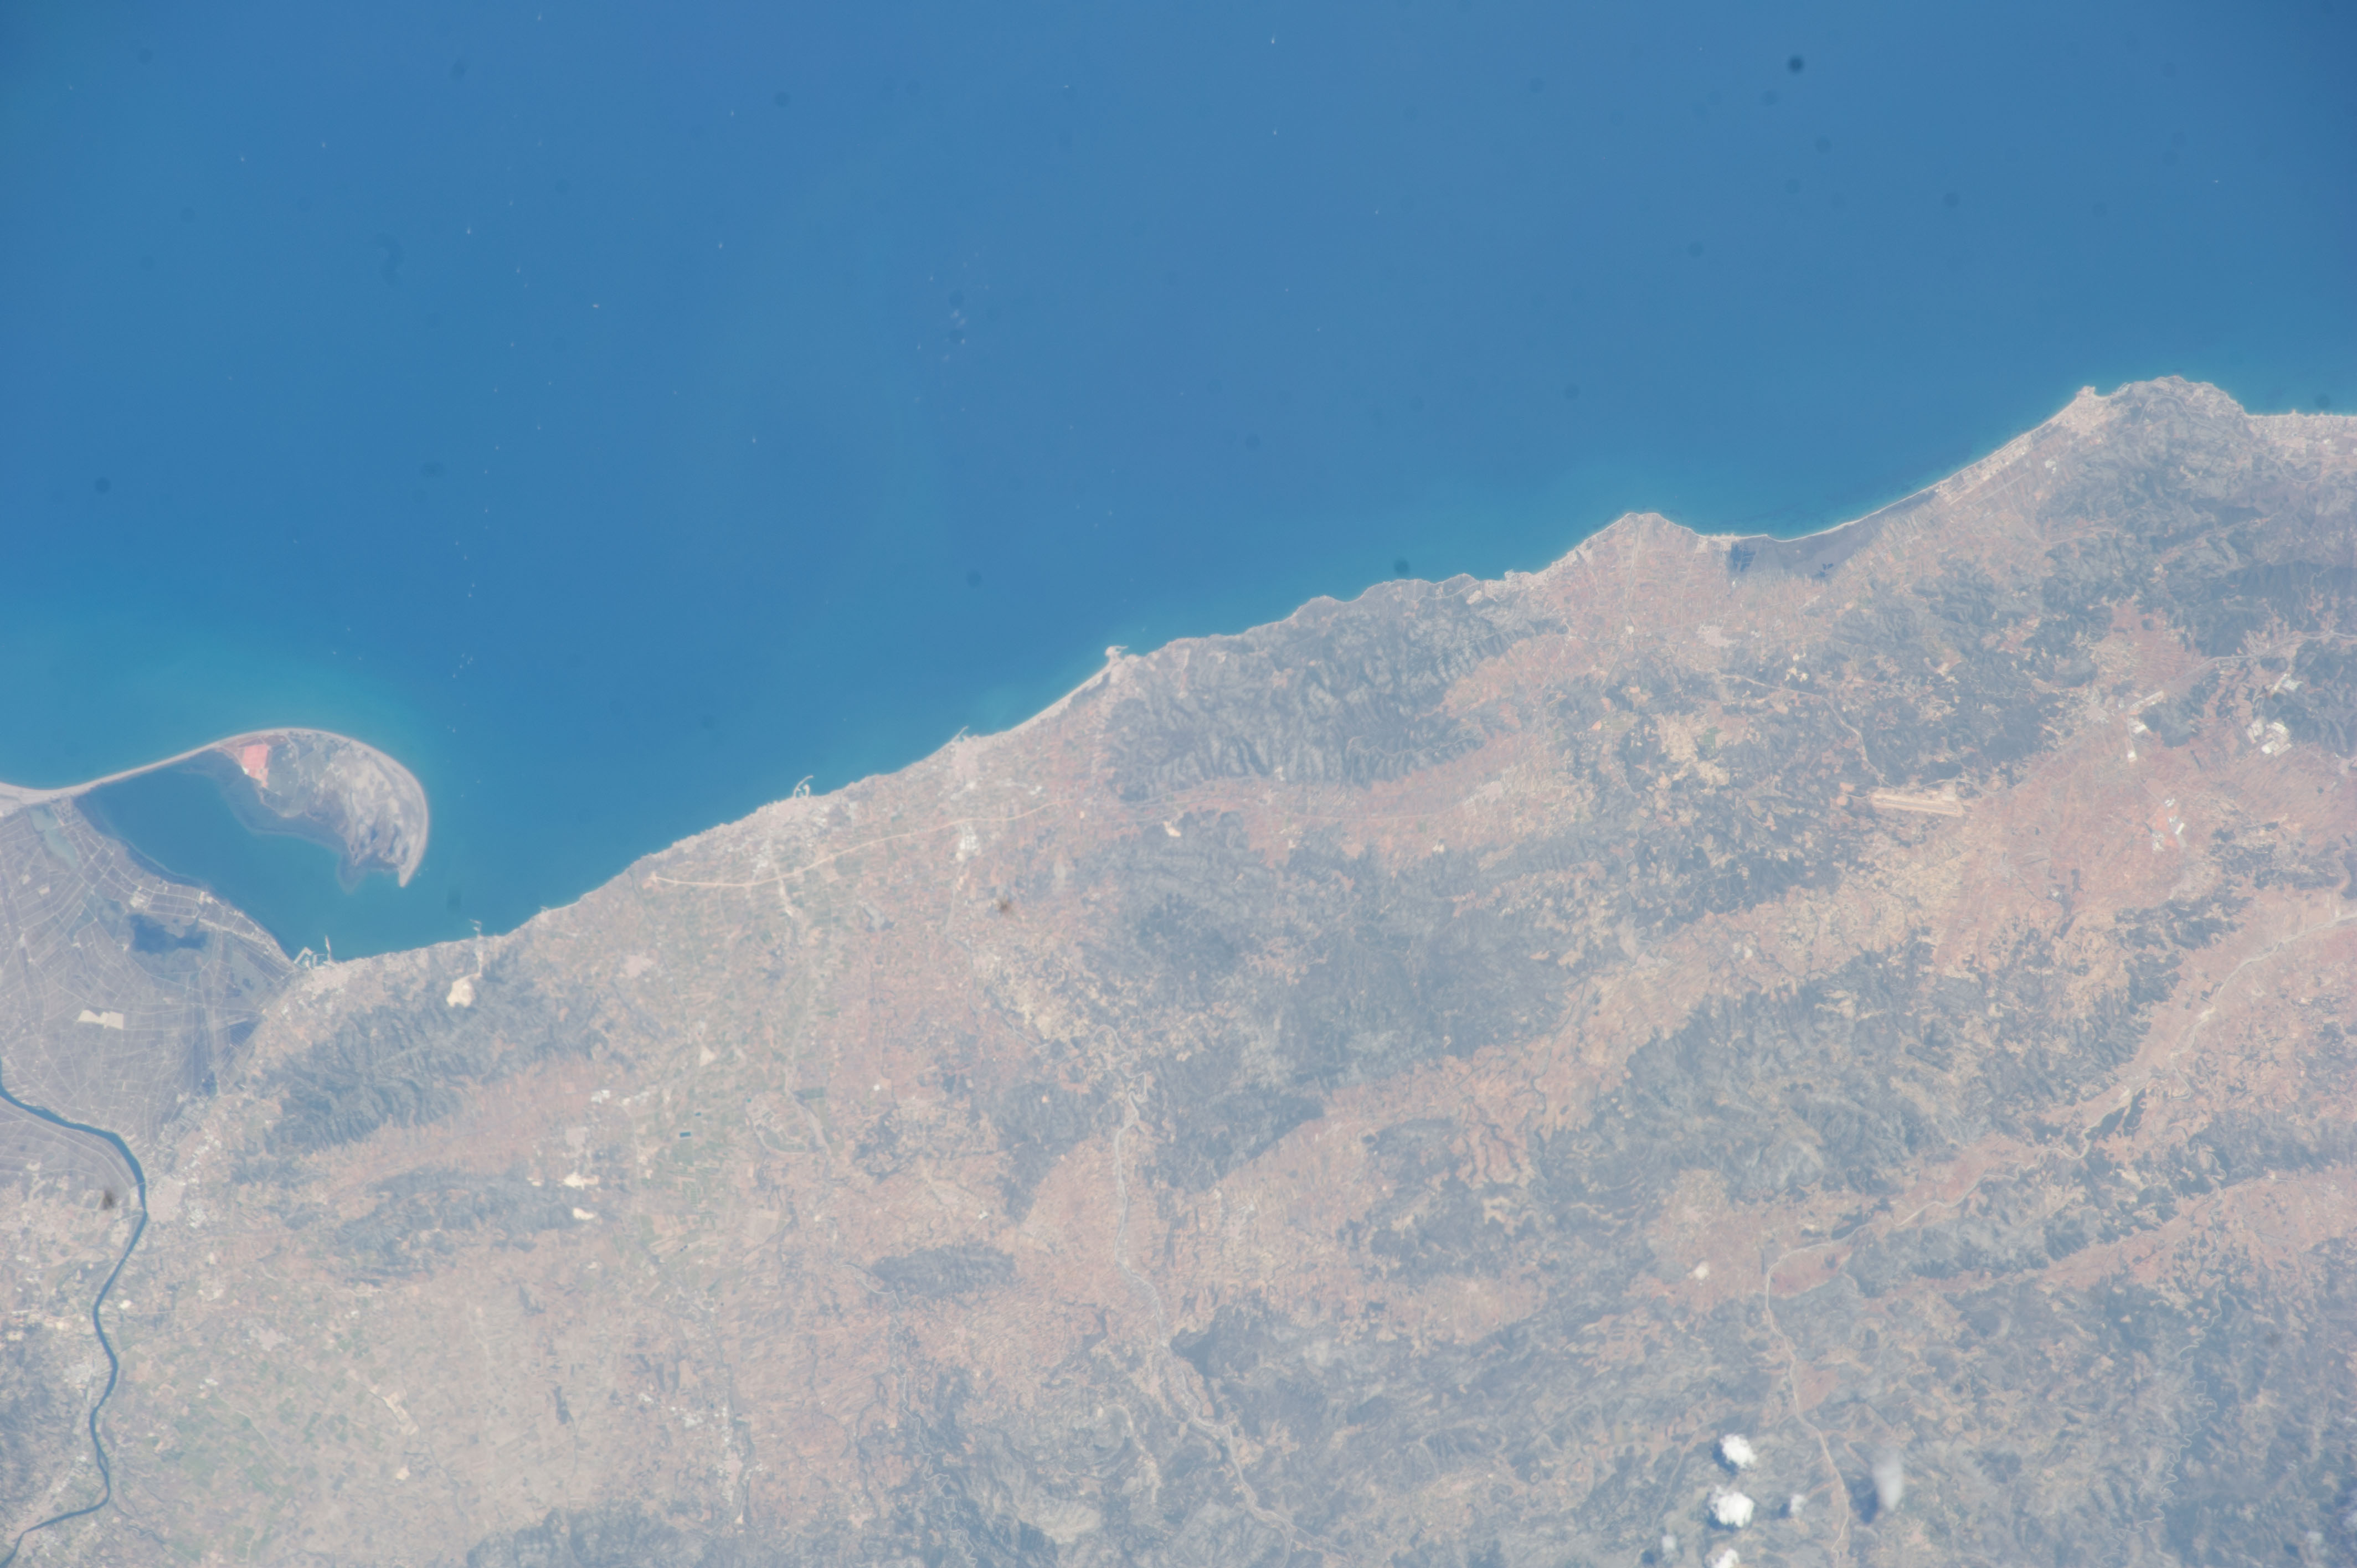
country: SPAIN
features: PEniSCOTA, PUNTA DE LA BANYA, TIP DE LA BANYA, VINAROS, EBRO, AMPOSTA, FARMLAND, ALCOSSEBRE
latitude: 40.4
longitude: 0.3
